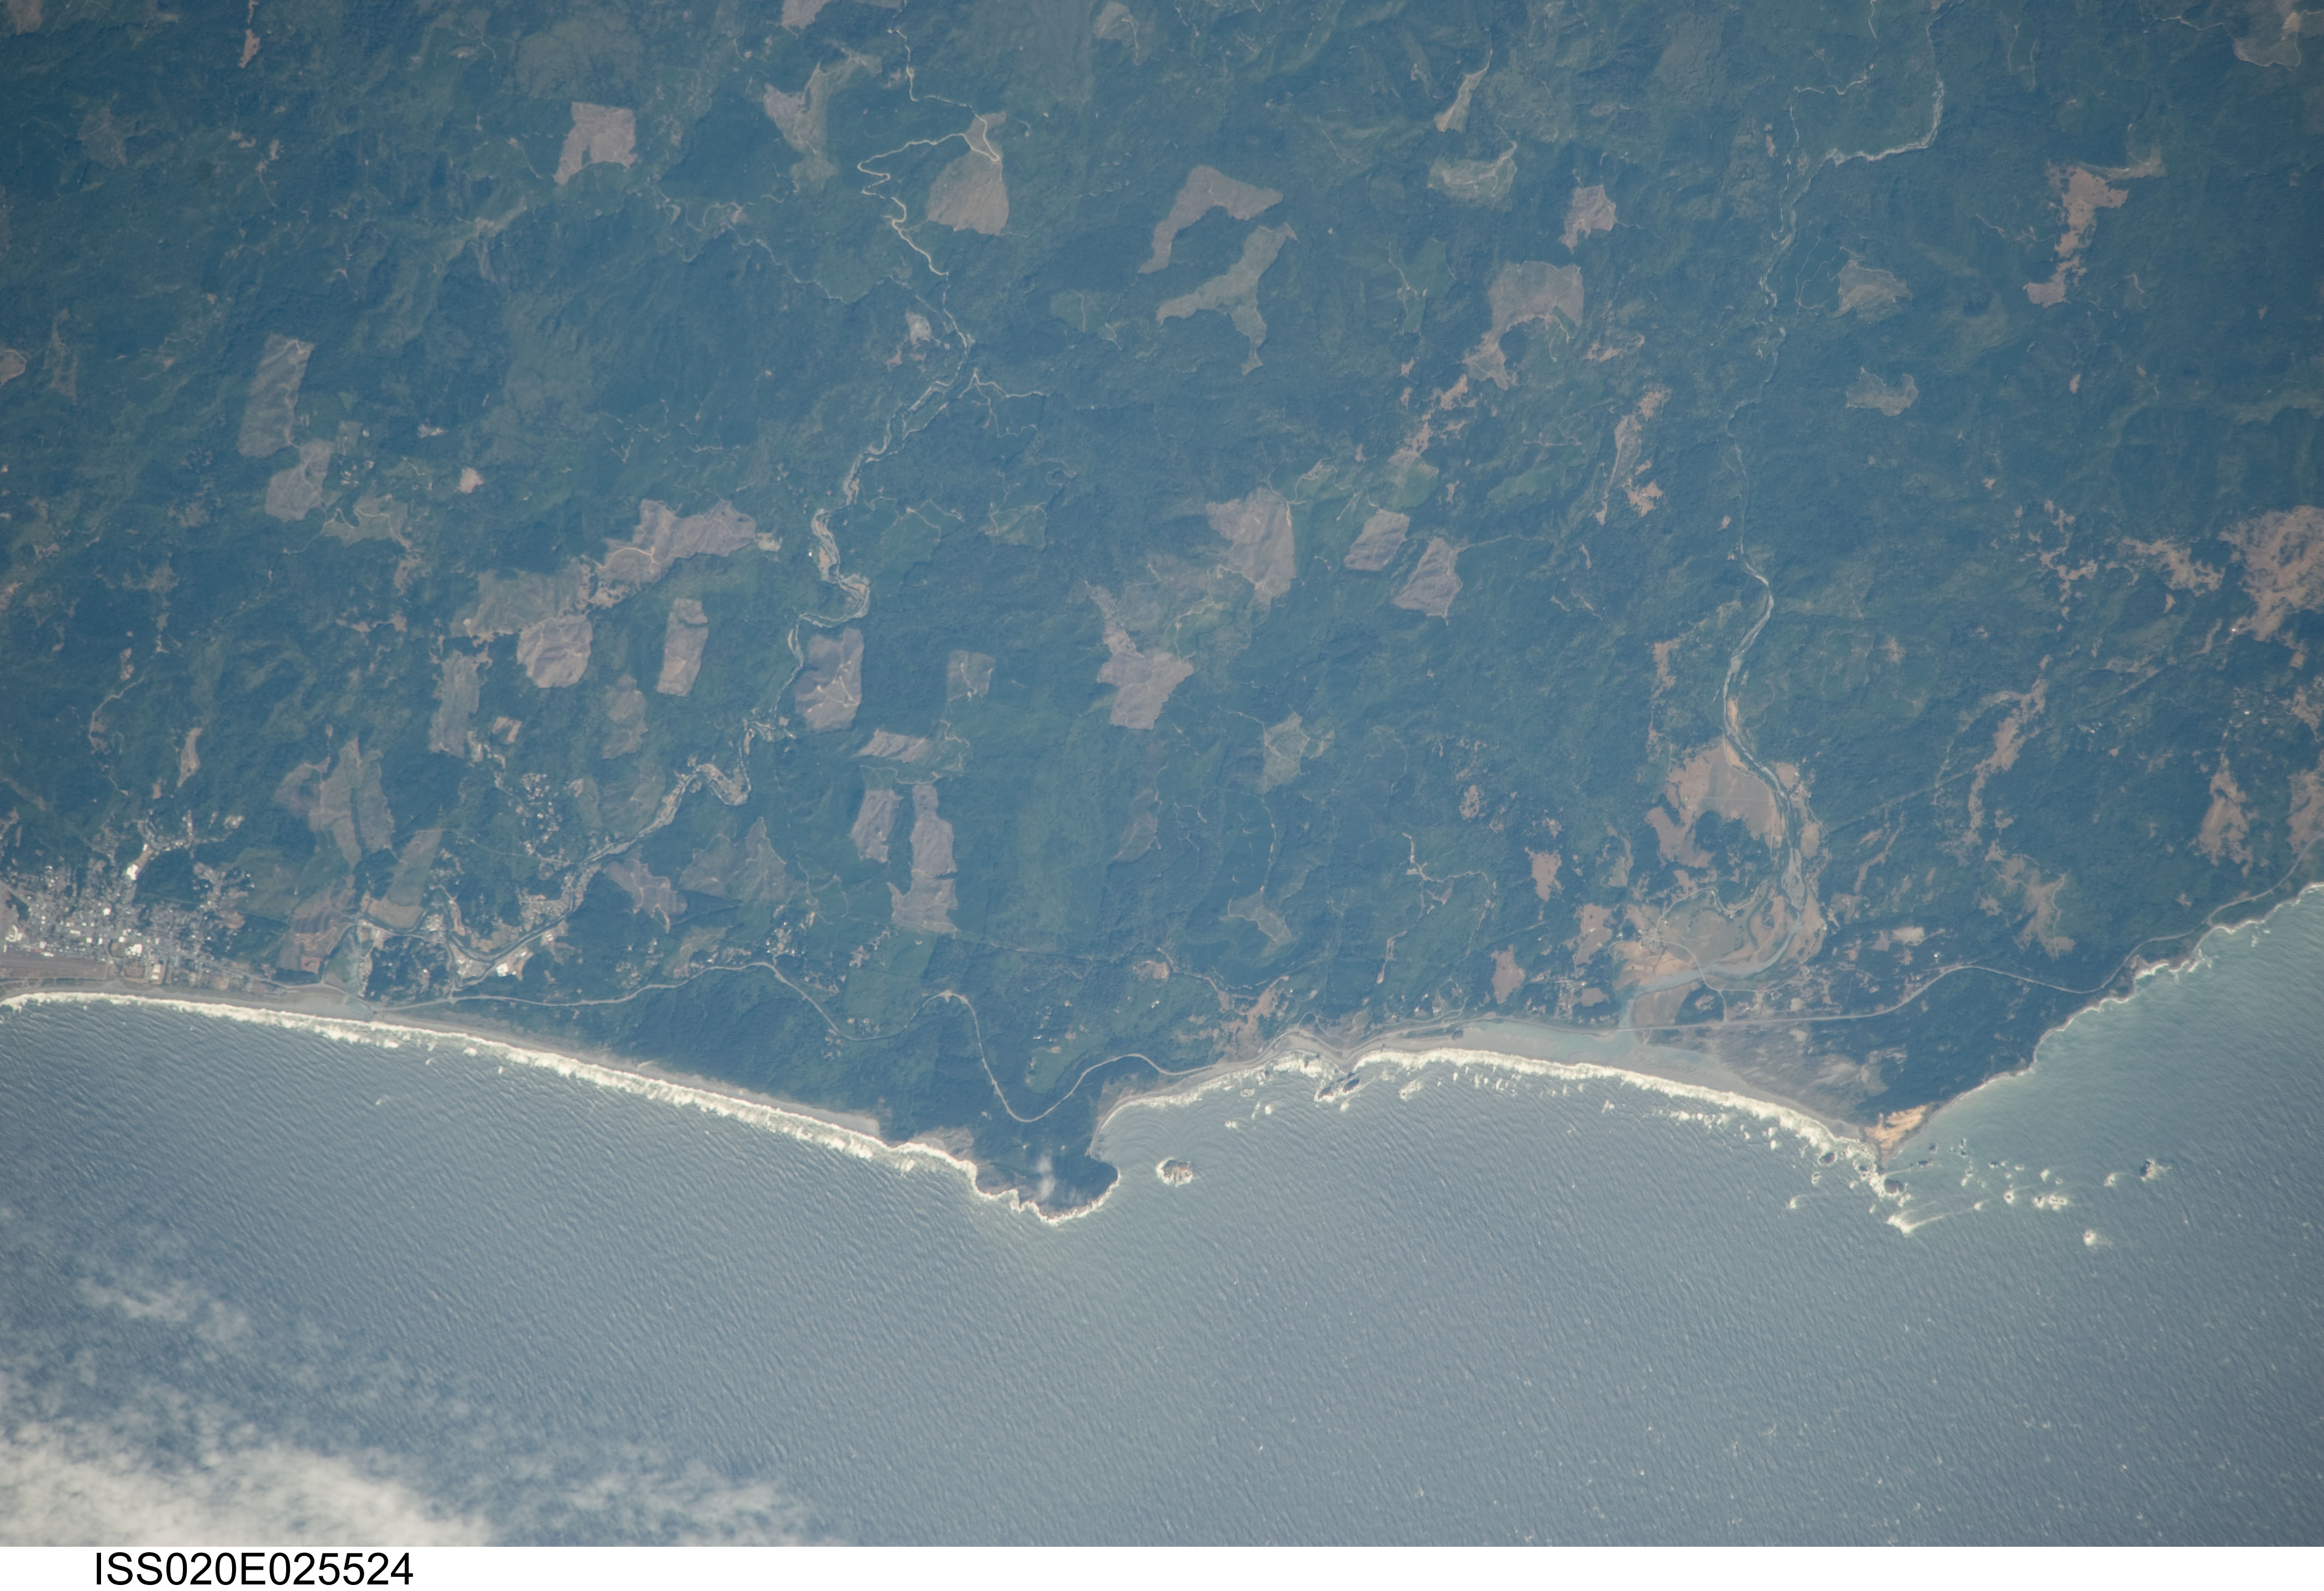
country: USA-OREGON
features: GOLD BEACH, PISTOL R., COAST, FOR., MTS.
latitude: 42.3
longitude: -124.4
